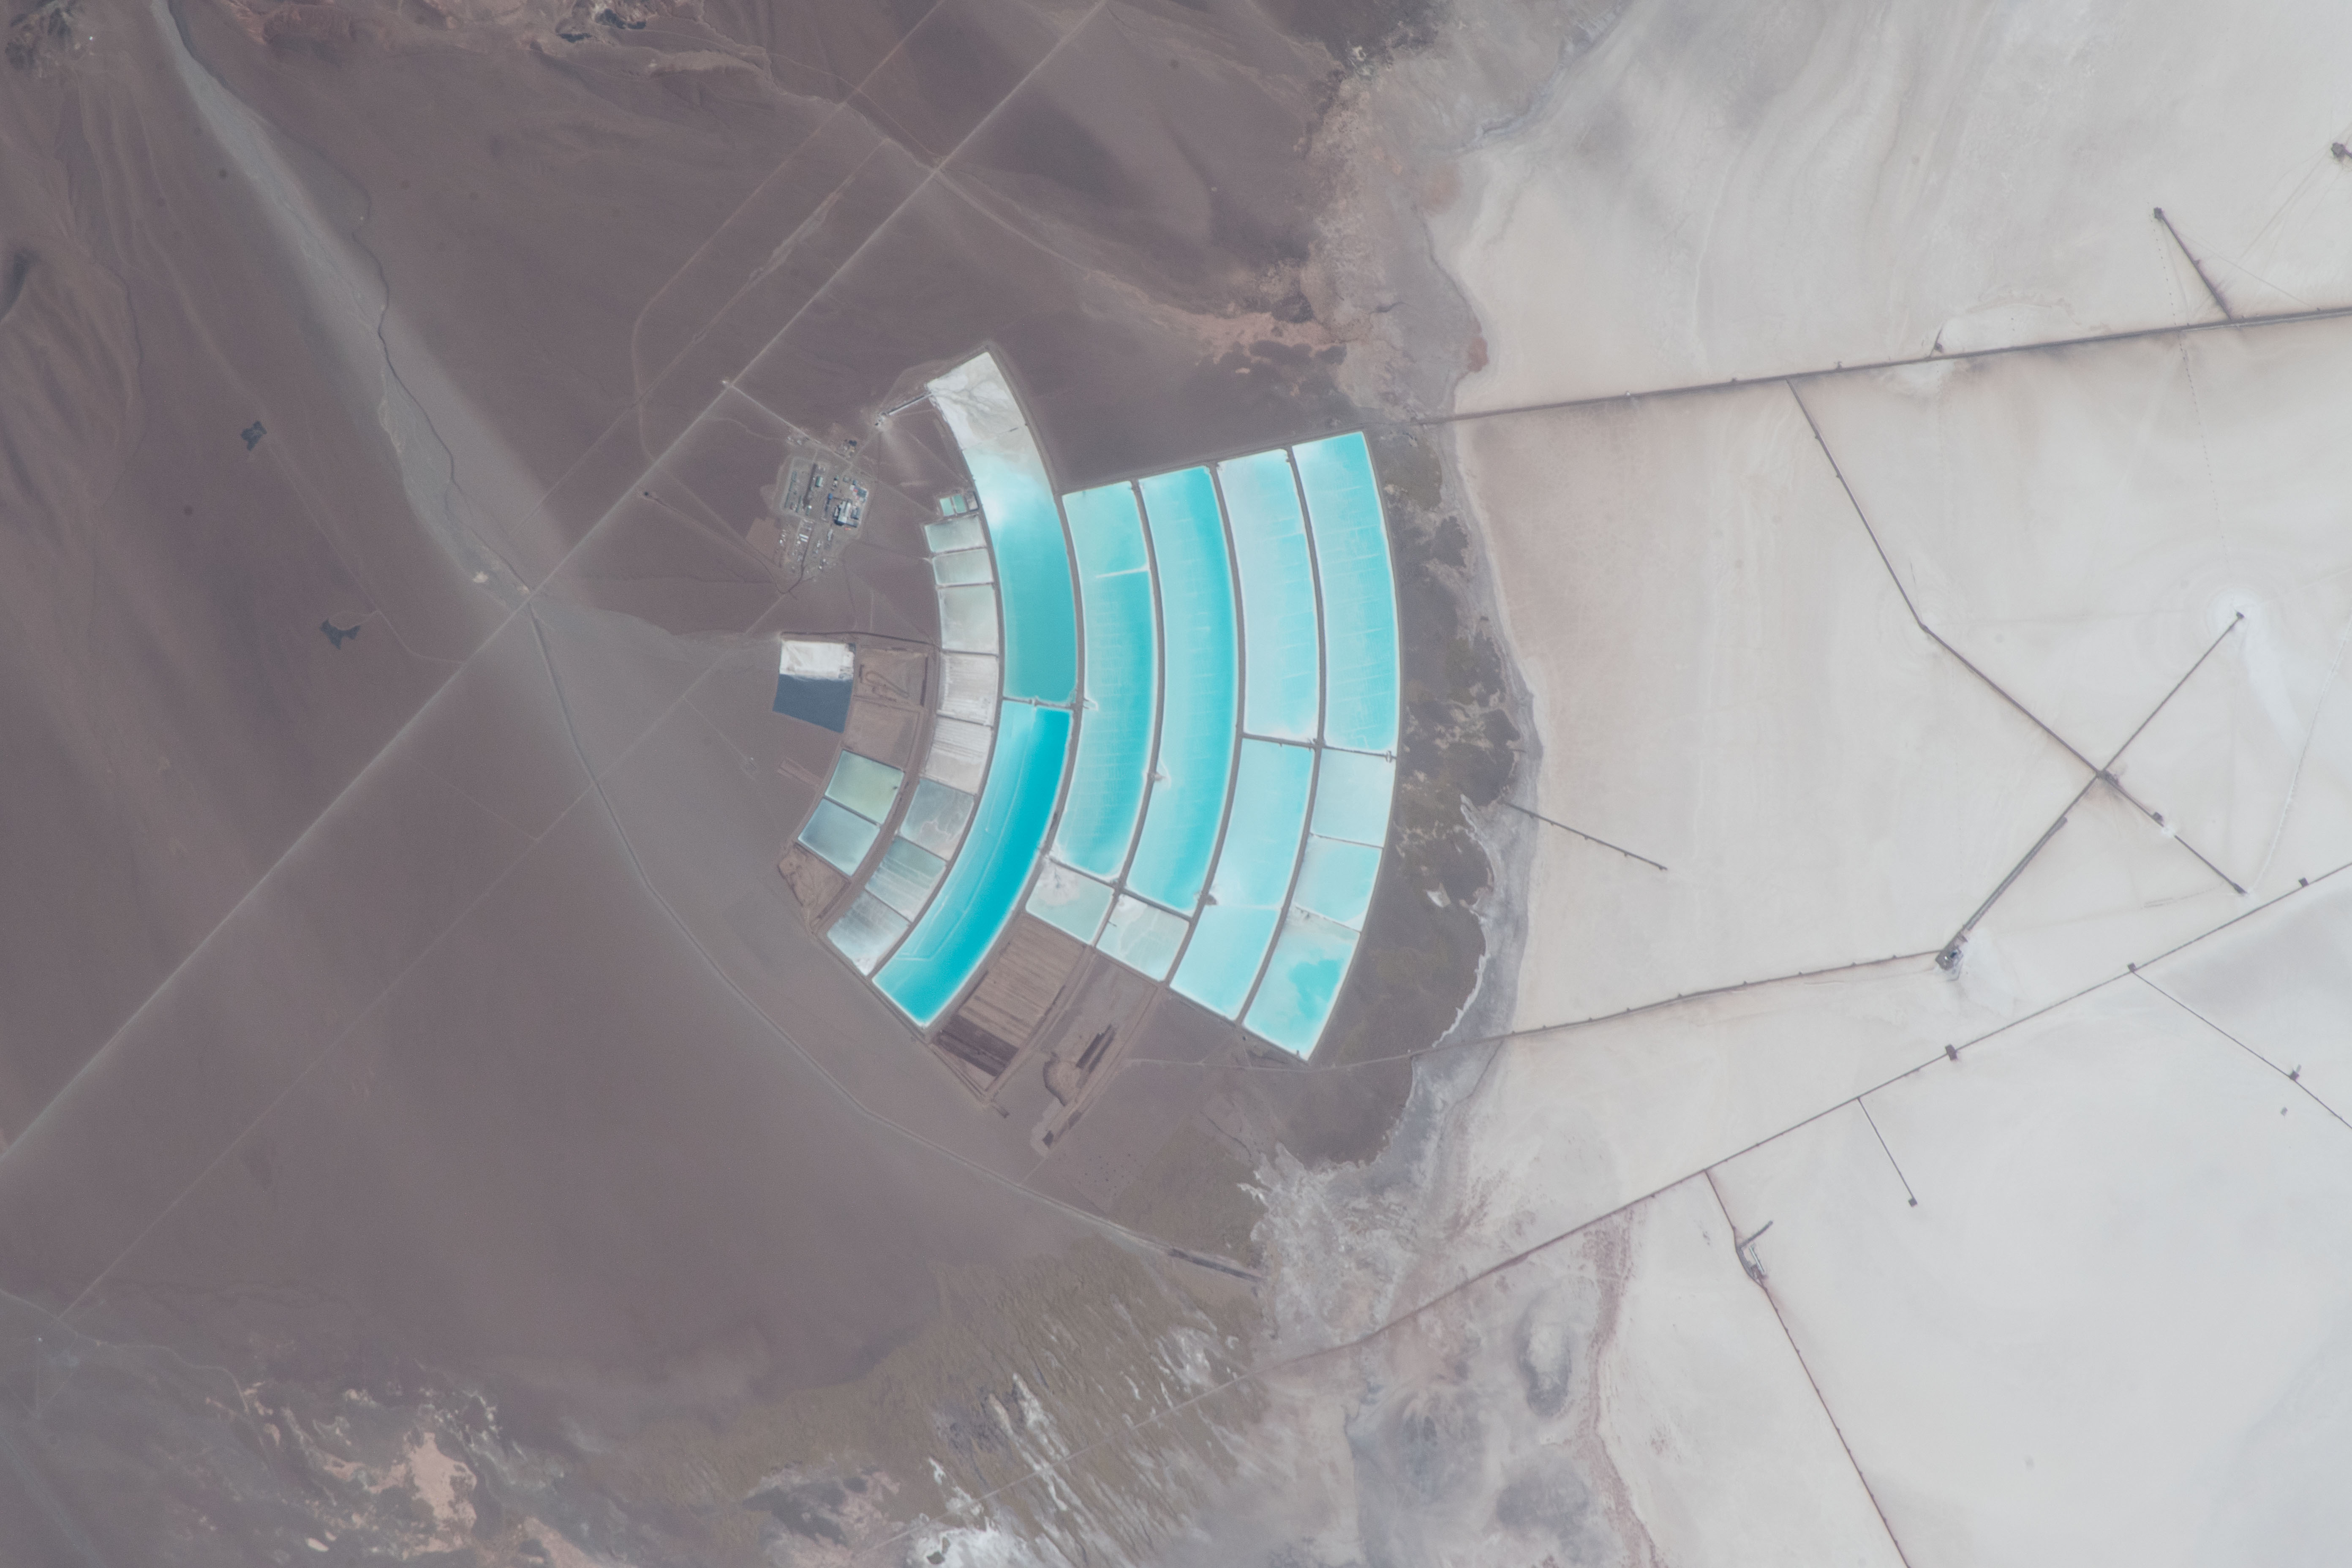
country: ARGENTINA
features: ZAPALERI, NEVADO QUEVA, EDUARDO AVAROA ANDEAN FAUNA NATIONAL RESERVE
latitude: -23.6
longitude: -66.7
